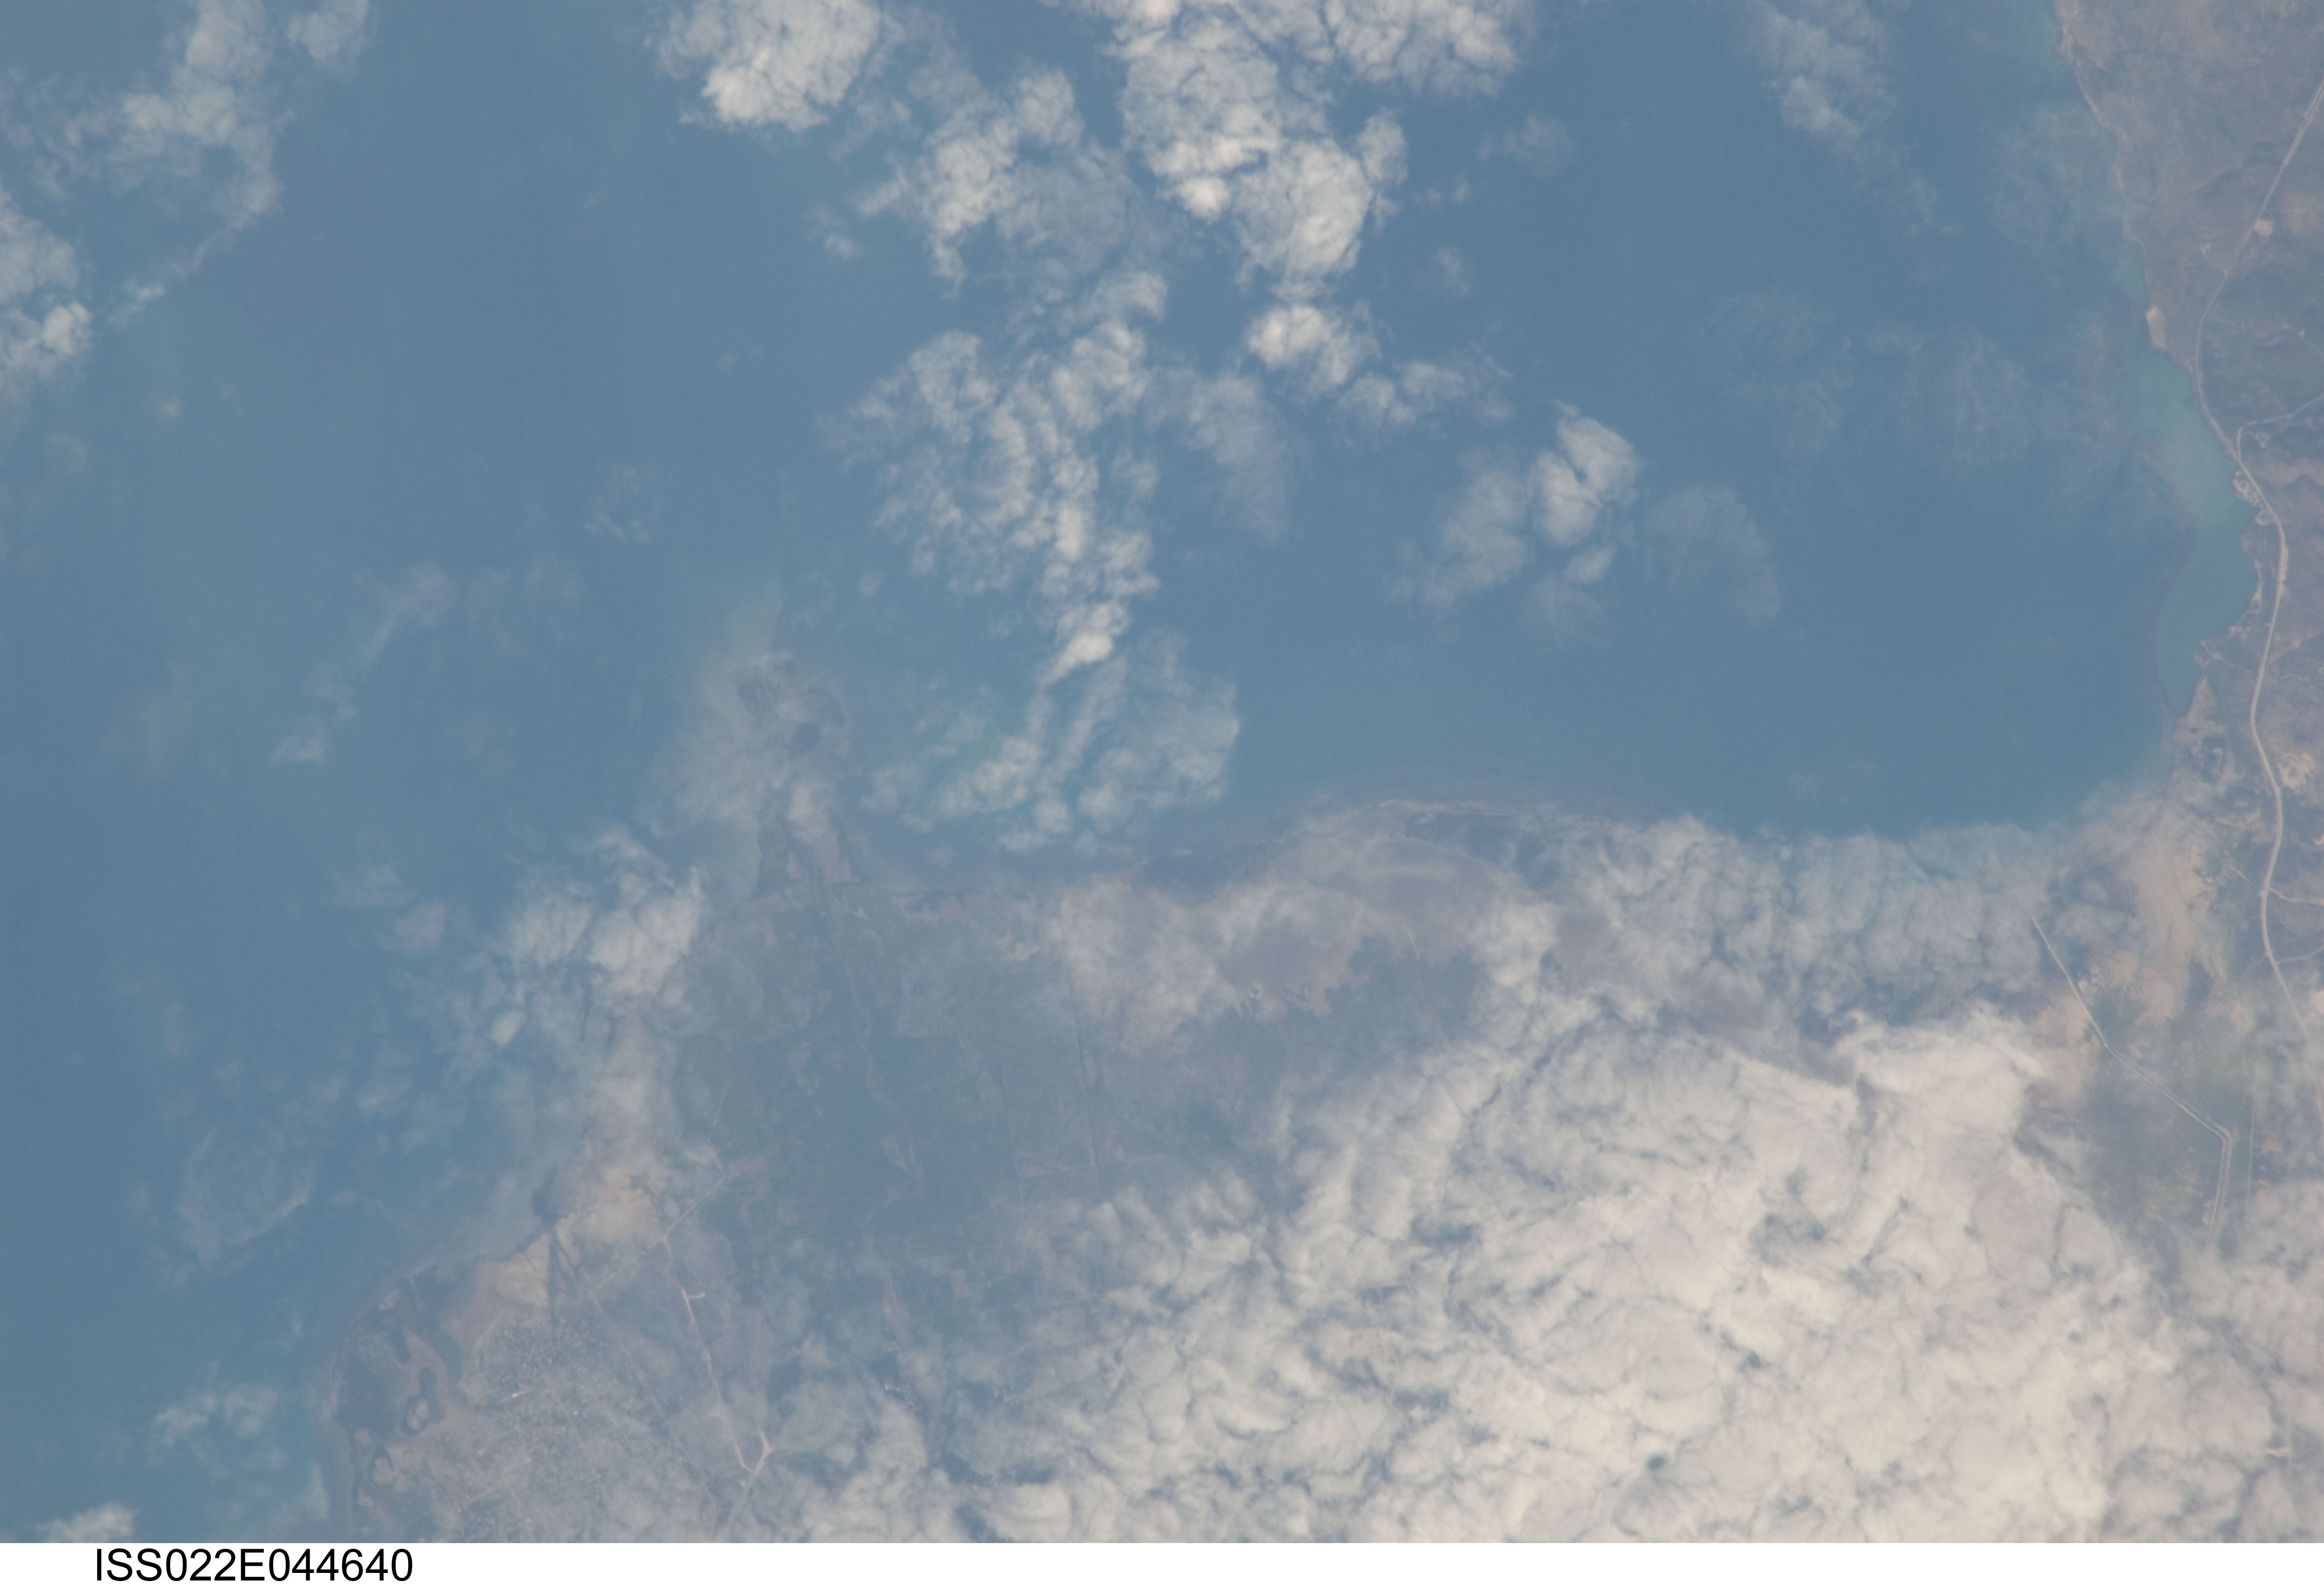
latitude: 18.6
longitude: -72.3
